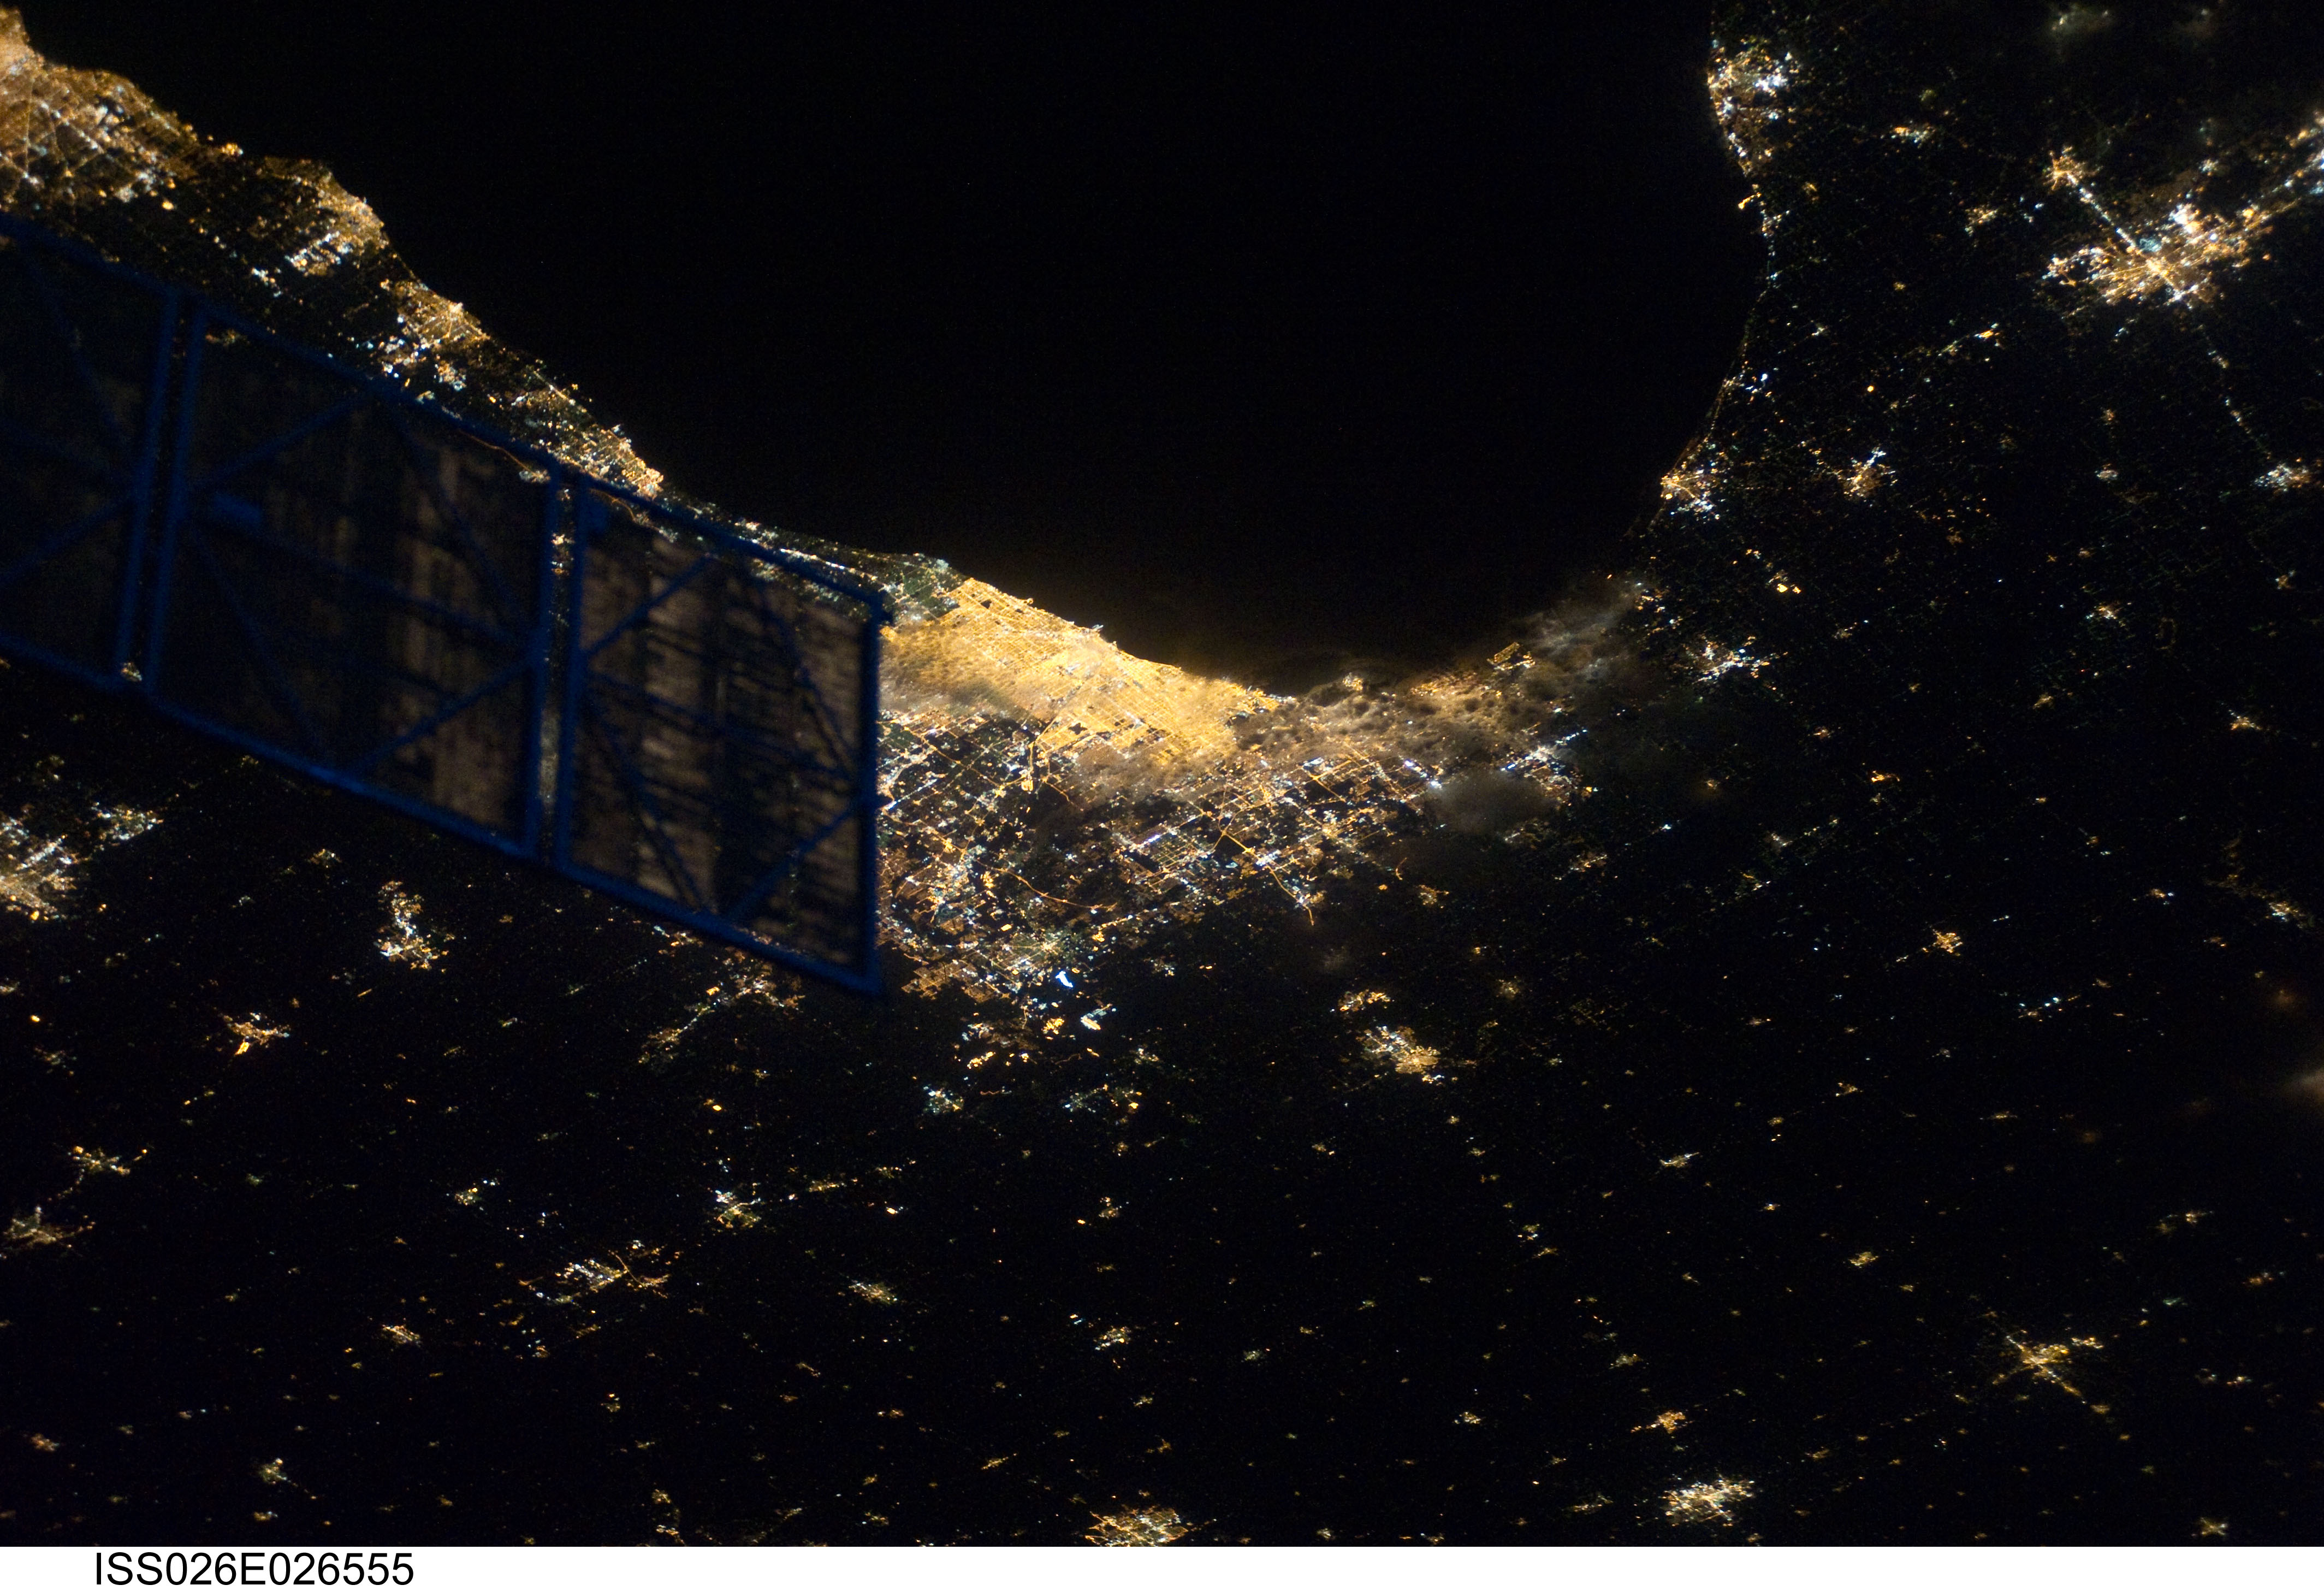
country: USA-ILLINOIS
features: ISS, CHICAGO AT NIGHT
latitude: 41.5
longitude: -88.0
